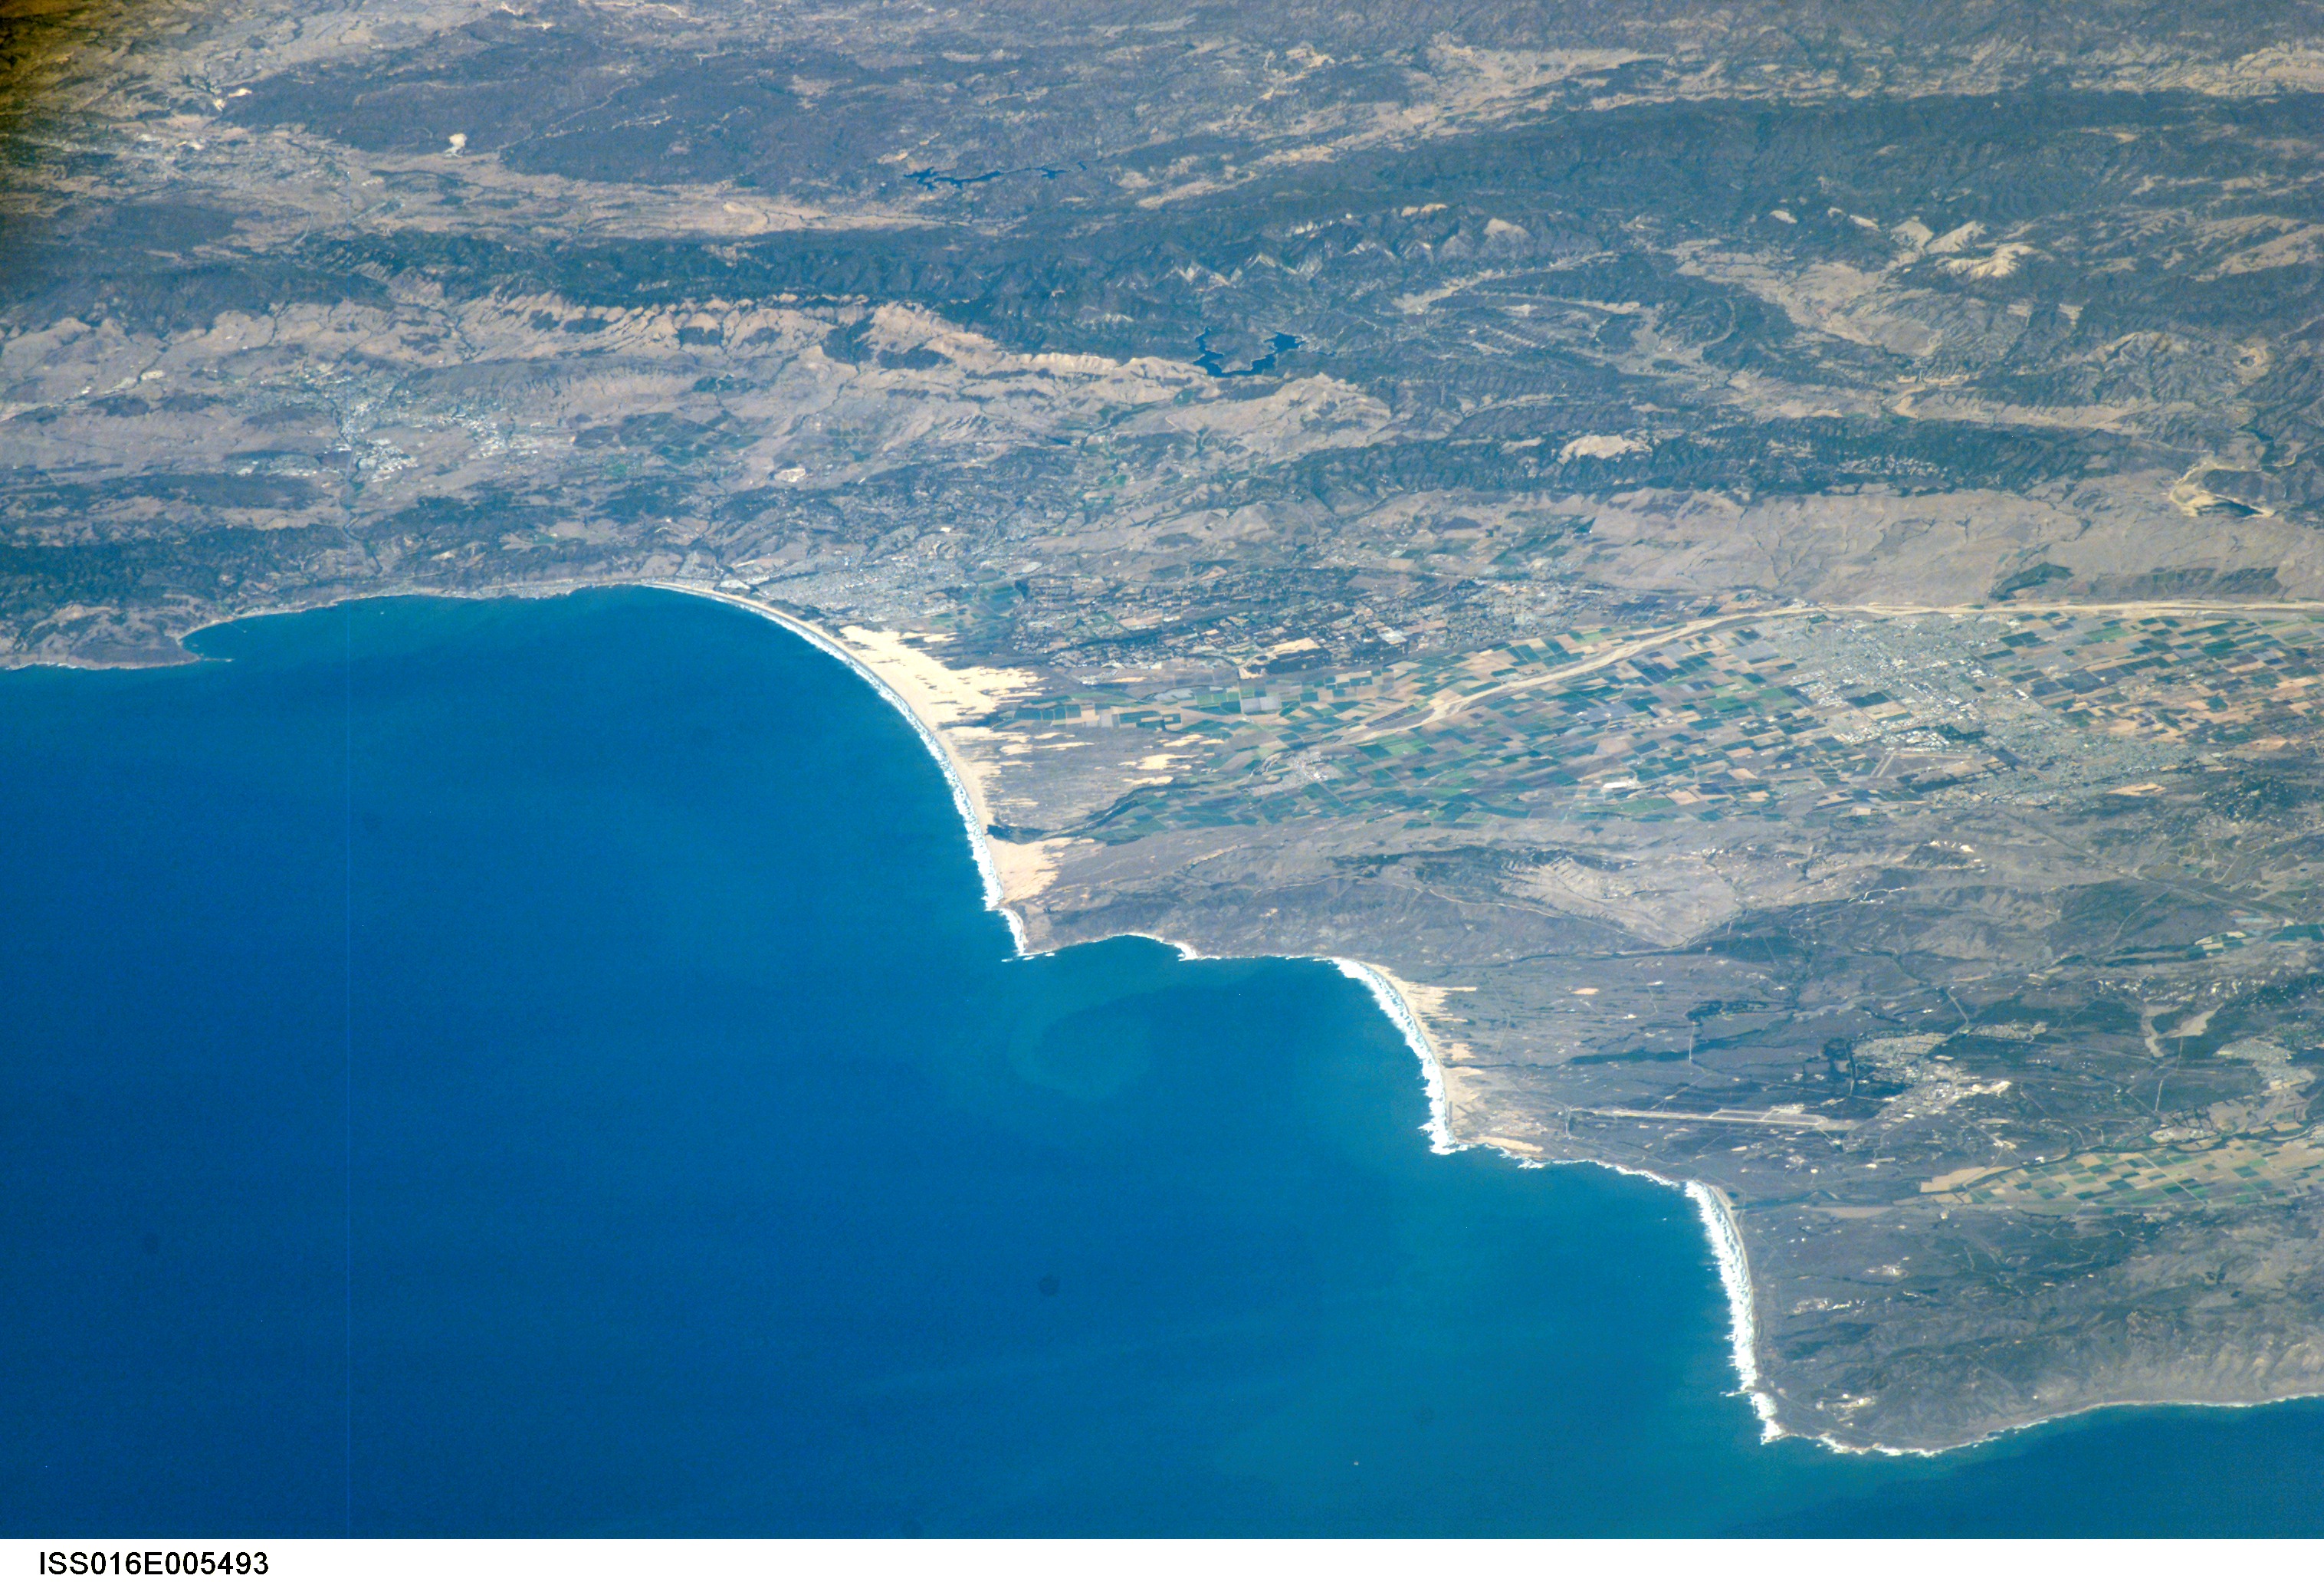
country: USA-CALIFORNIA
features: SAN LUIS OBISPO B., SANTA MARIA
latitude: 35.0
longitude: -120.6
